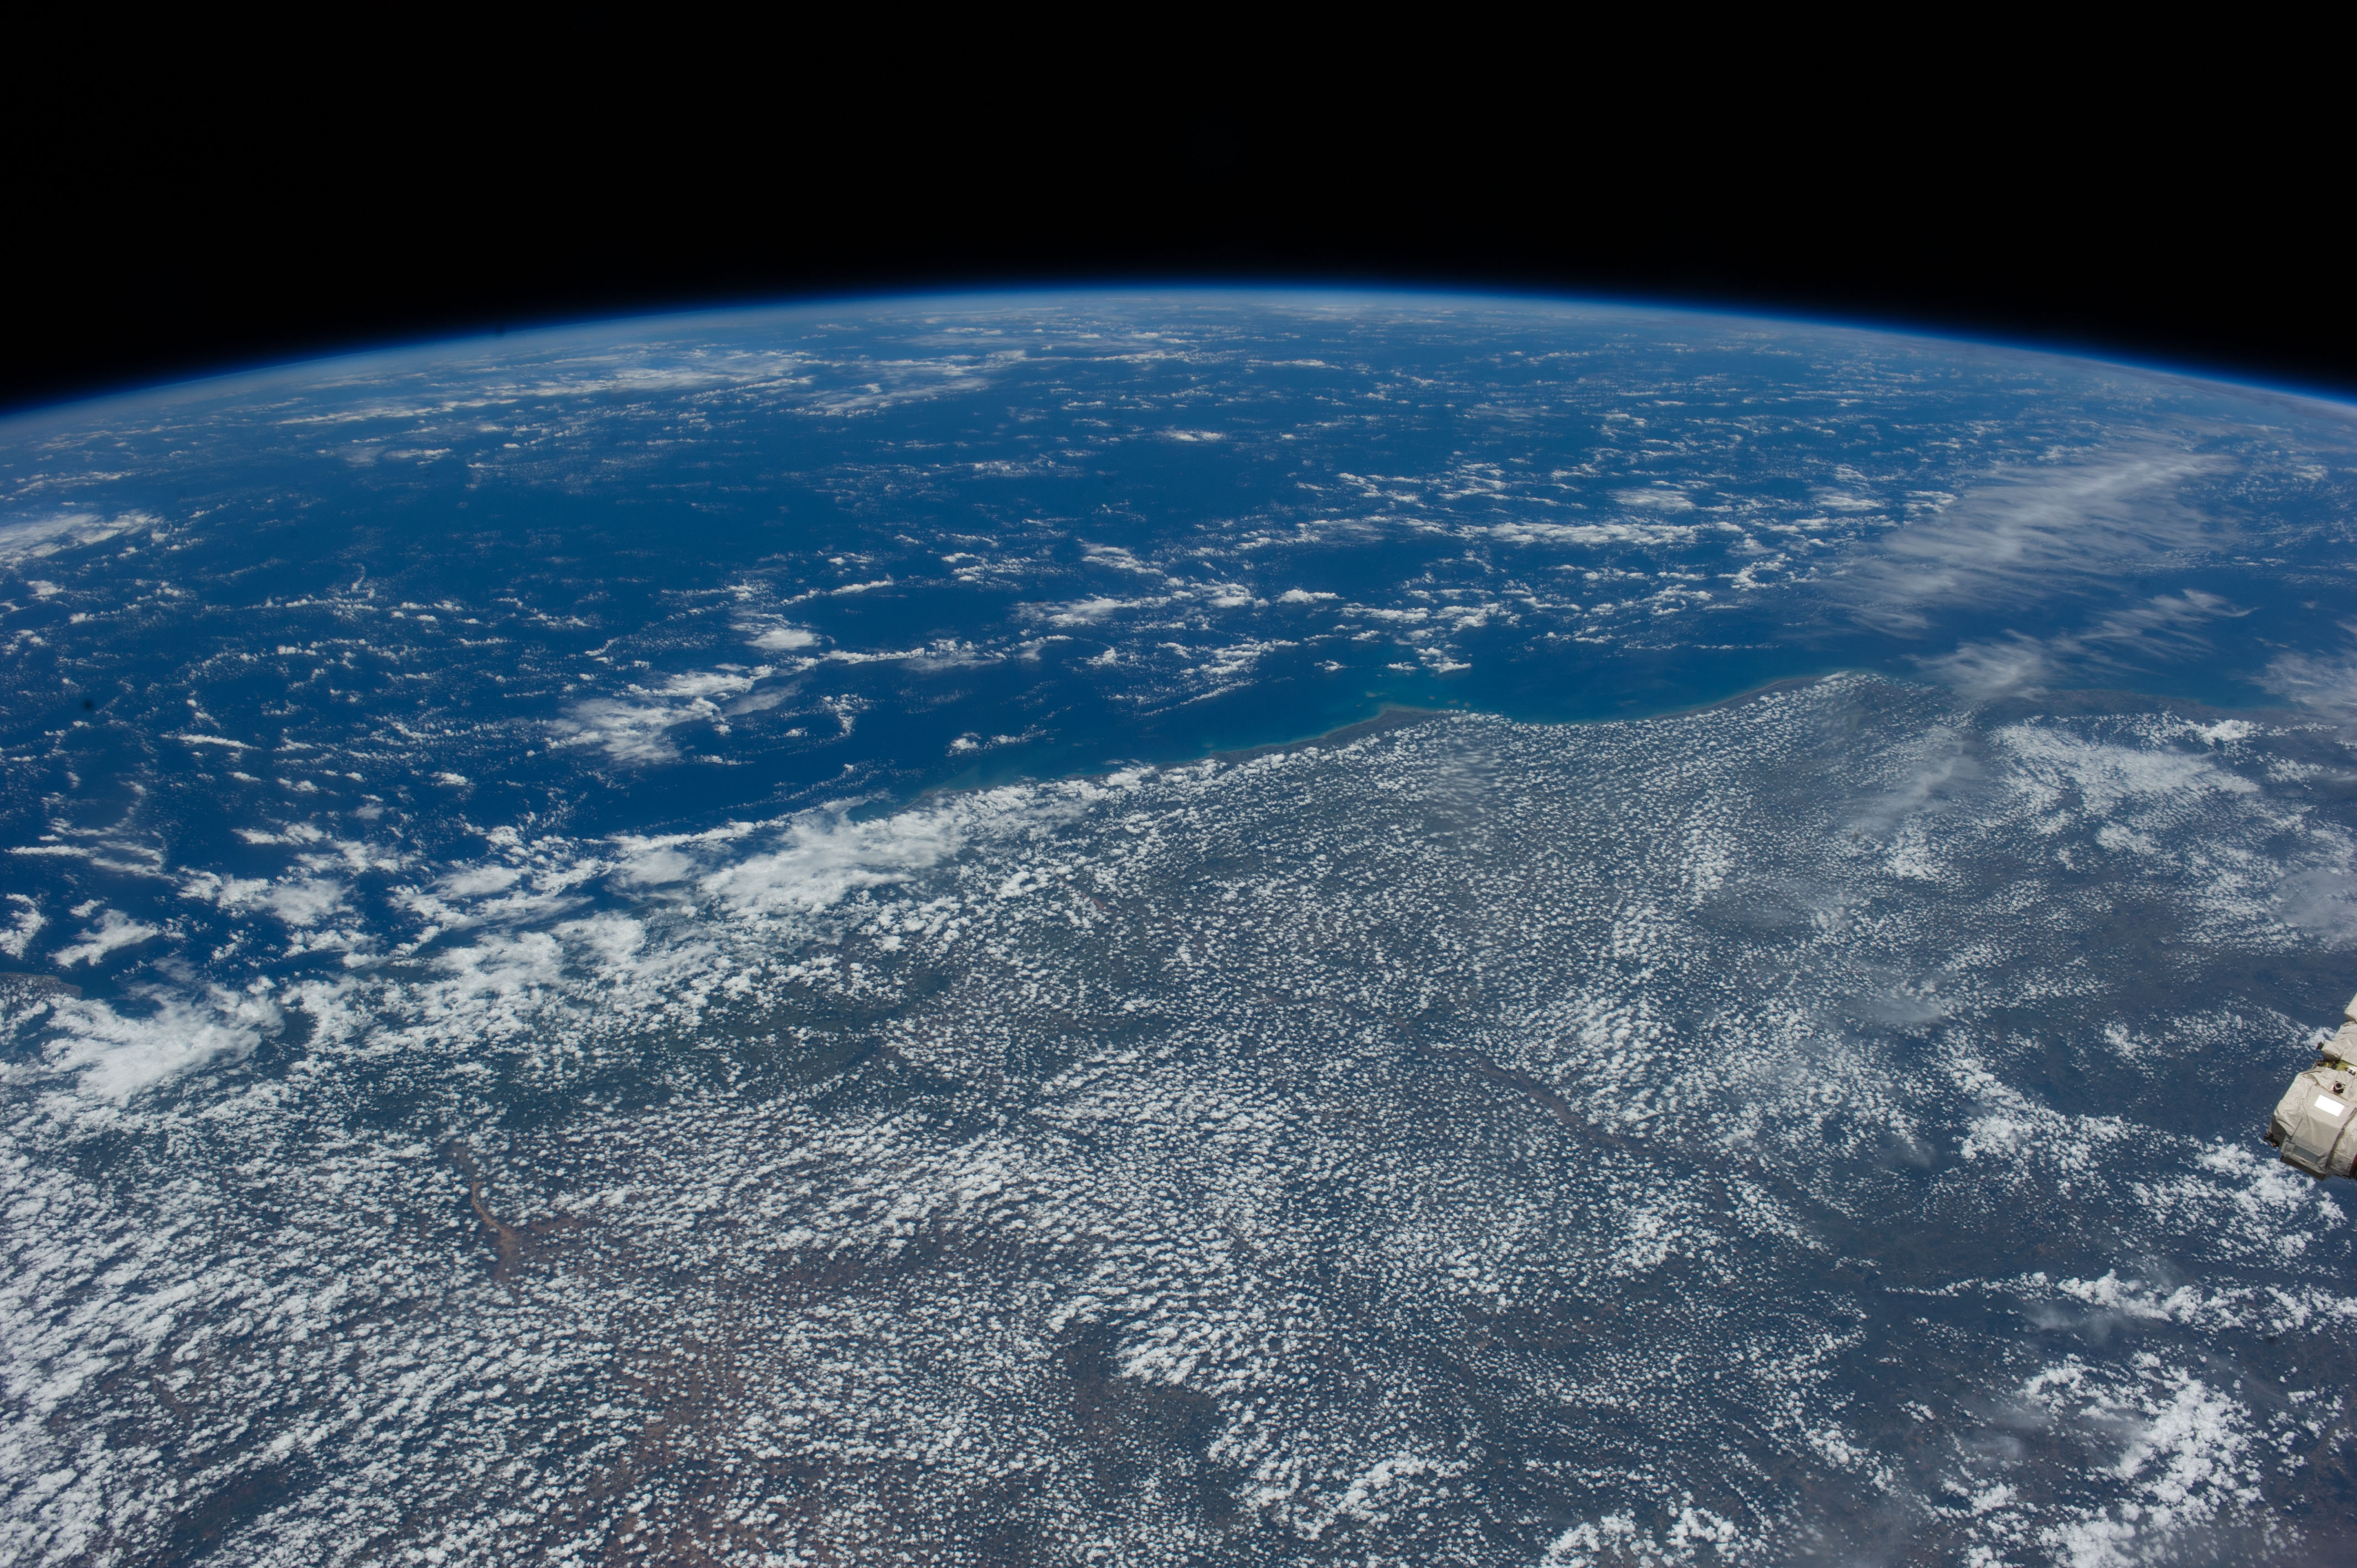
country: BRAZIL
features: COASTLINE, ATLANTIC OCEAN, BRAZIL, CARAVELAS CITY
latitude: -17.0
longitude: -39.4
